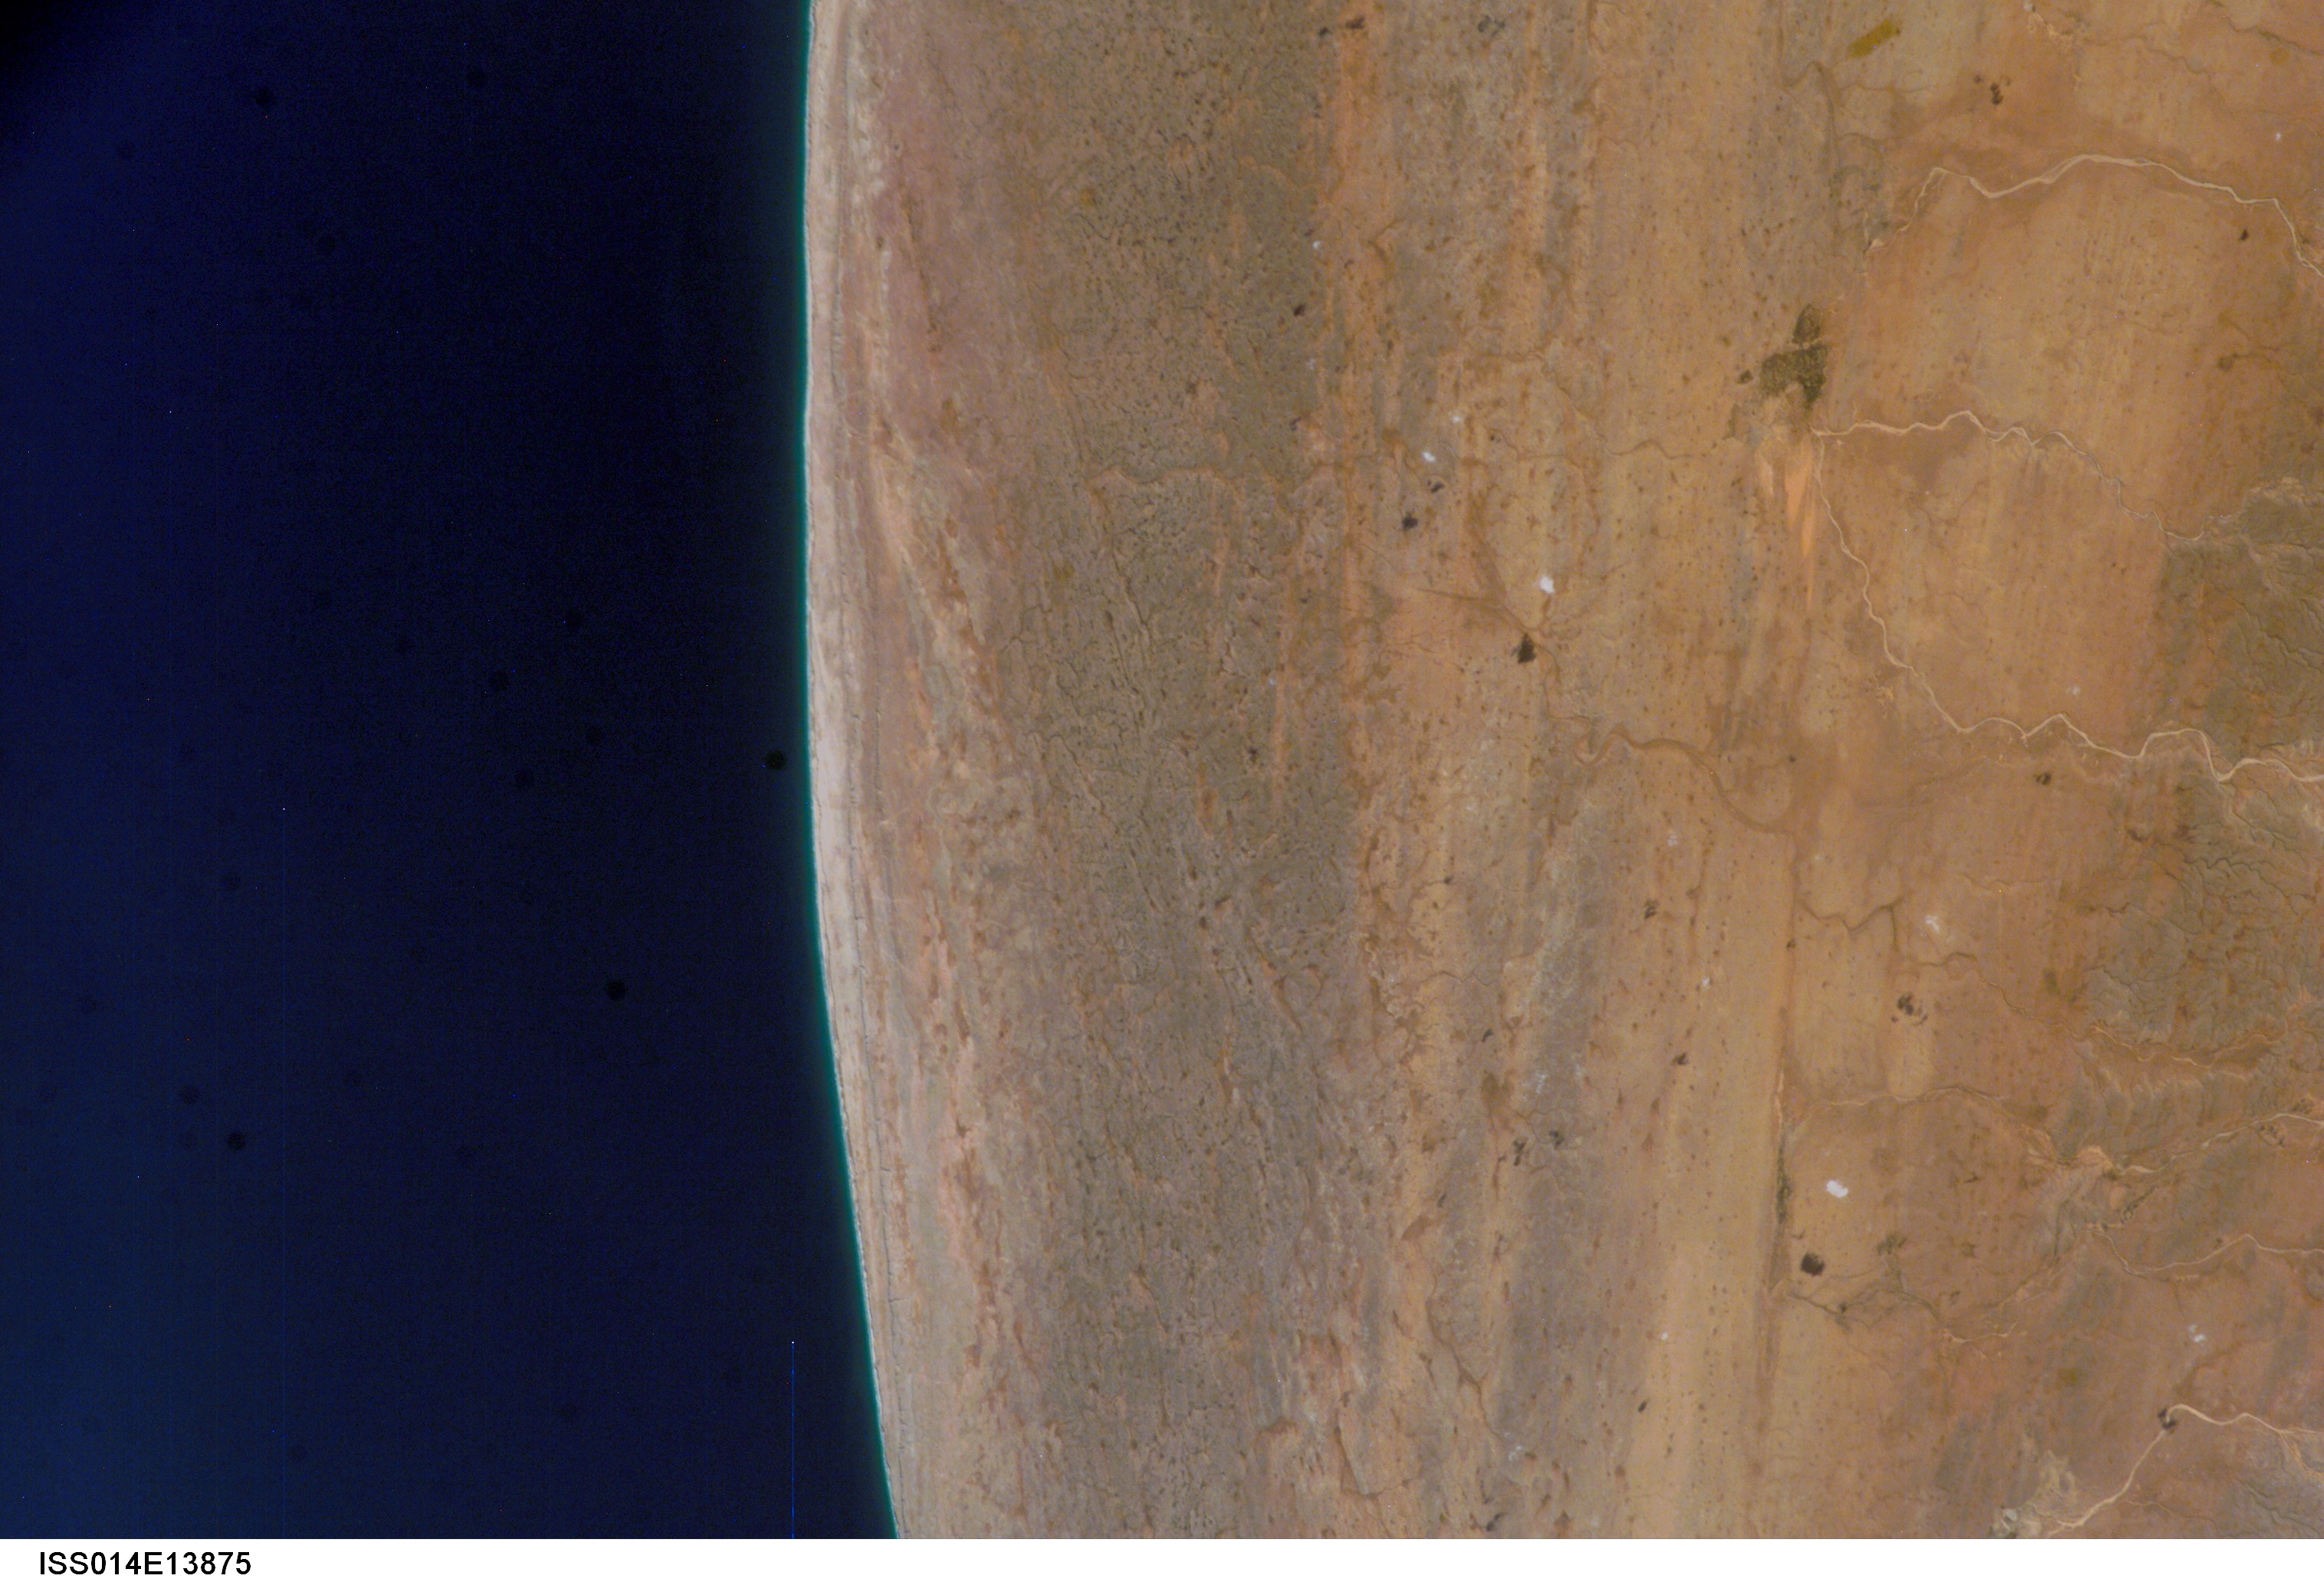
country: SOMALIA
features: STREAMS, RAISED SHORELINES
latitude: 7.5
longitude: 49.5
